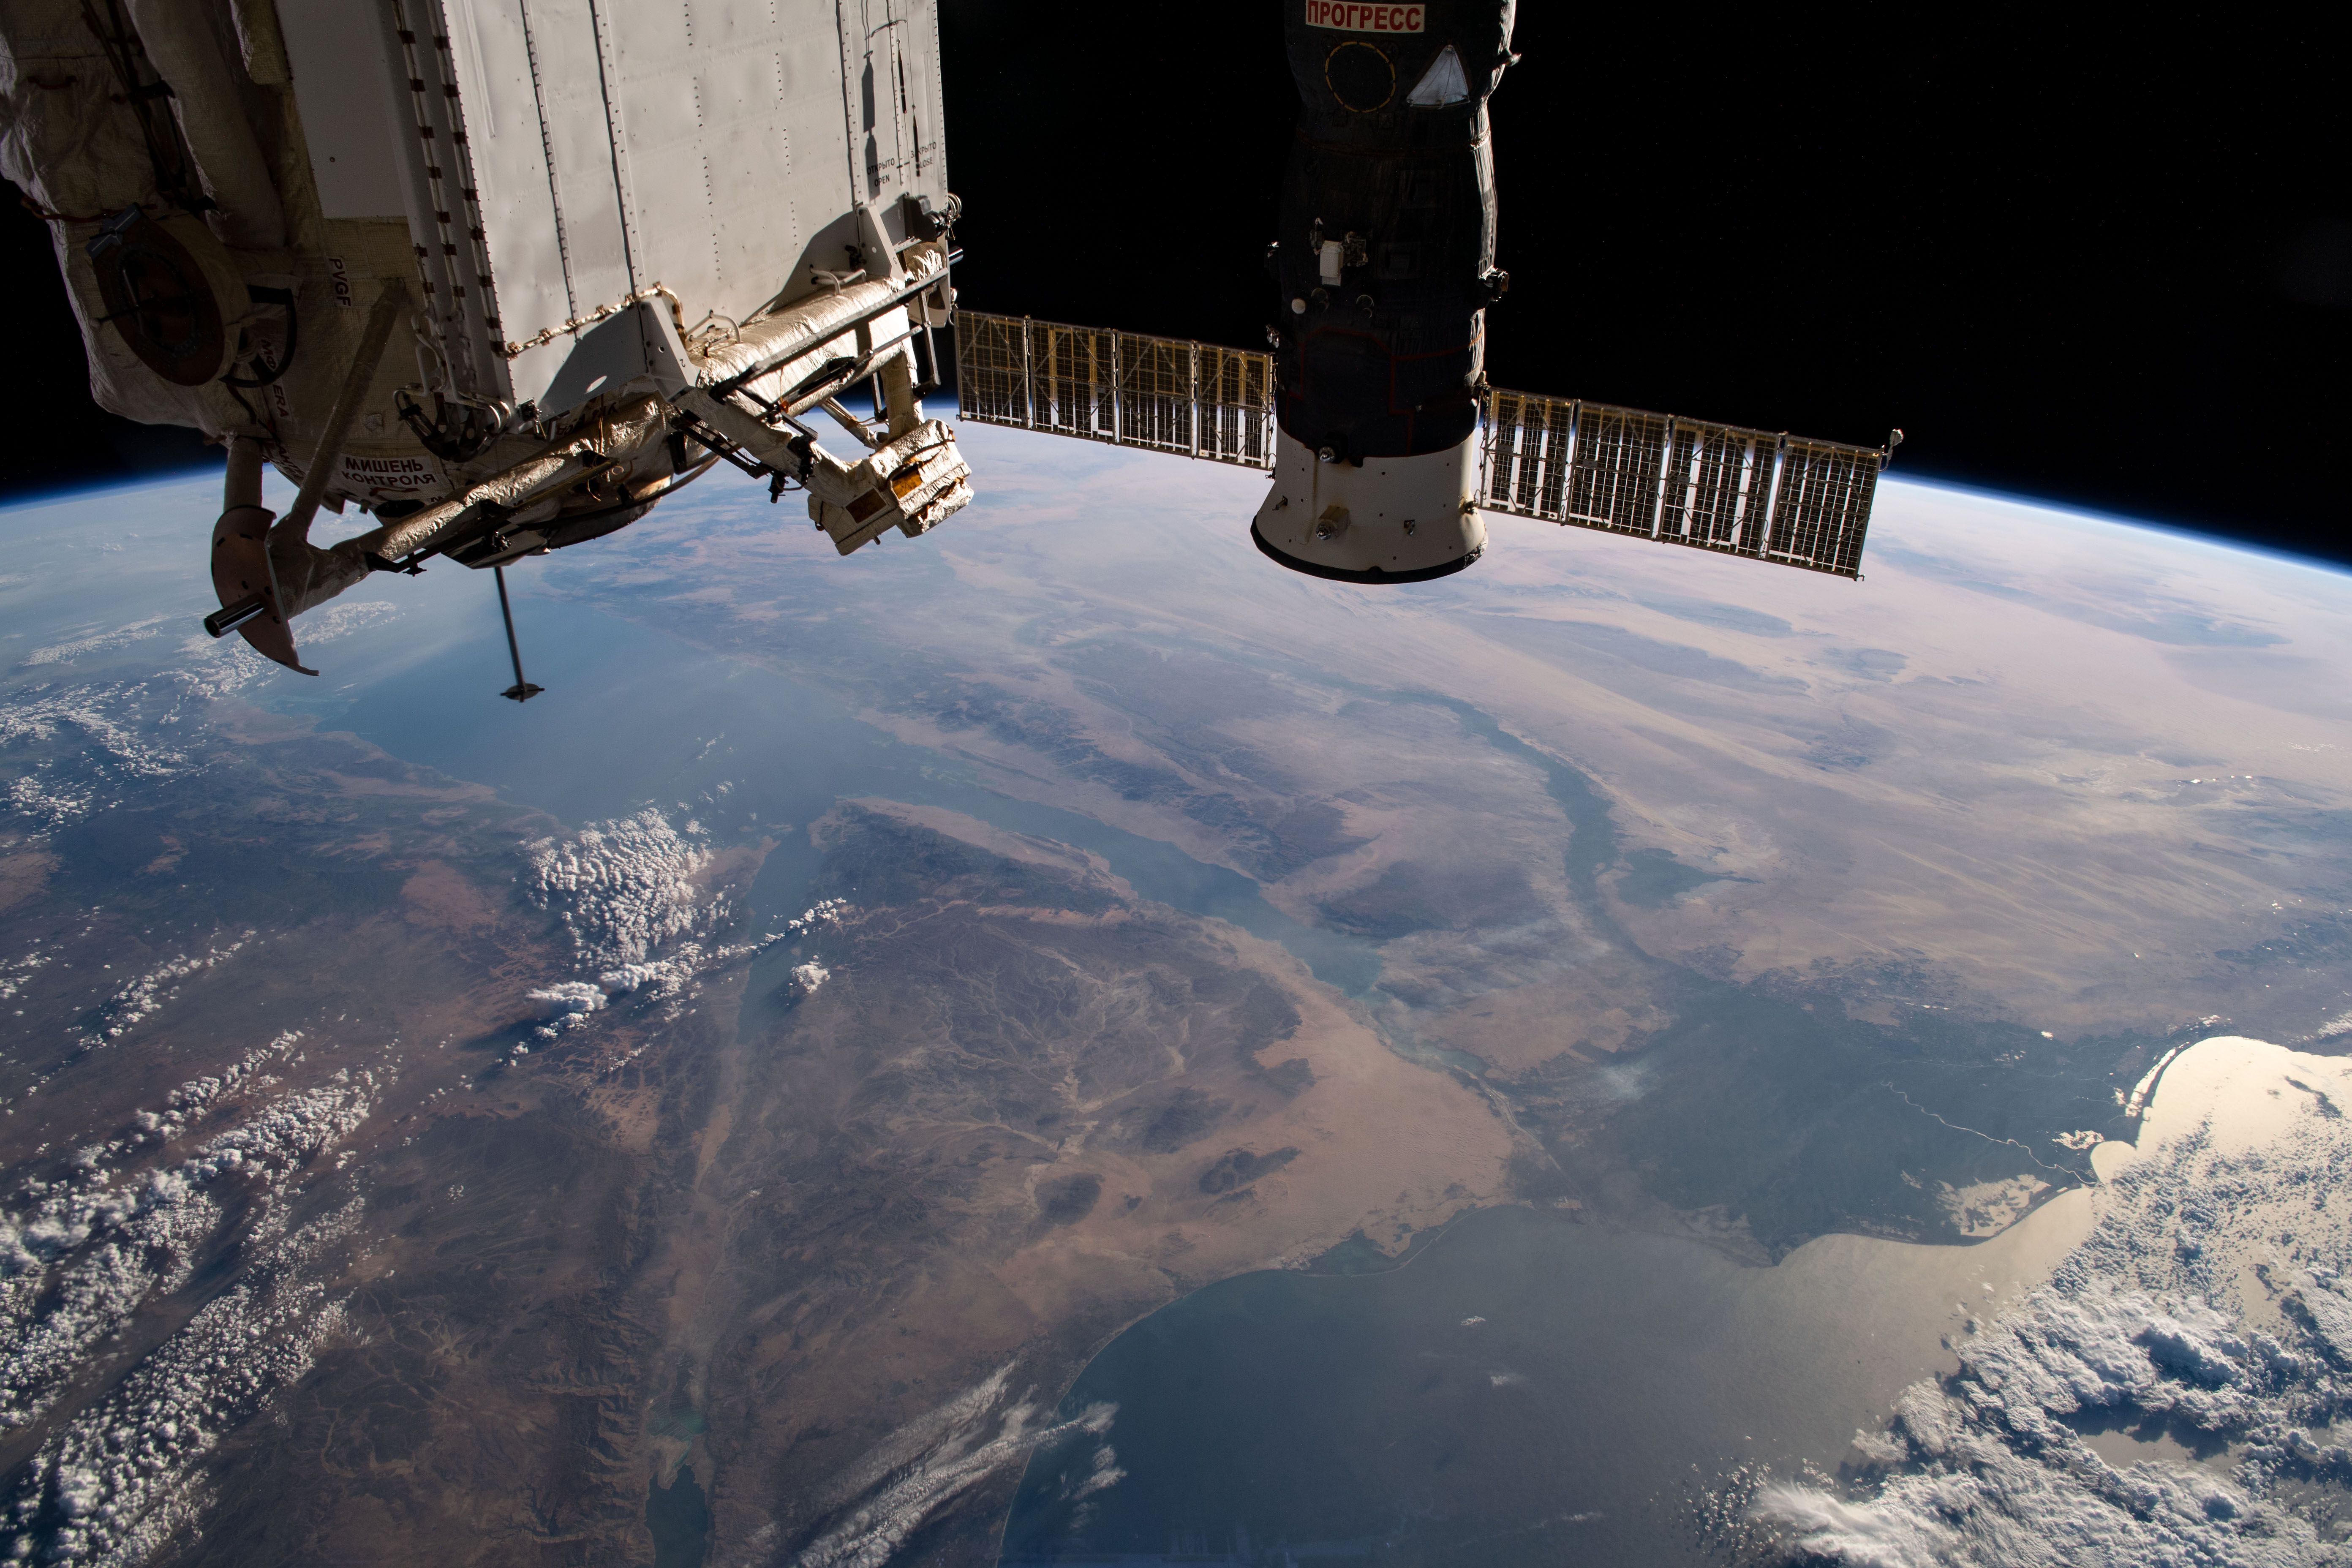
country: EGYPT
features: NILE DELTA, GULF OF SUEZ, RED SEA
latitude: 28.0
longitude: 32.5
